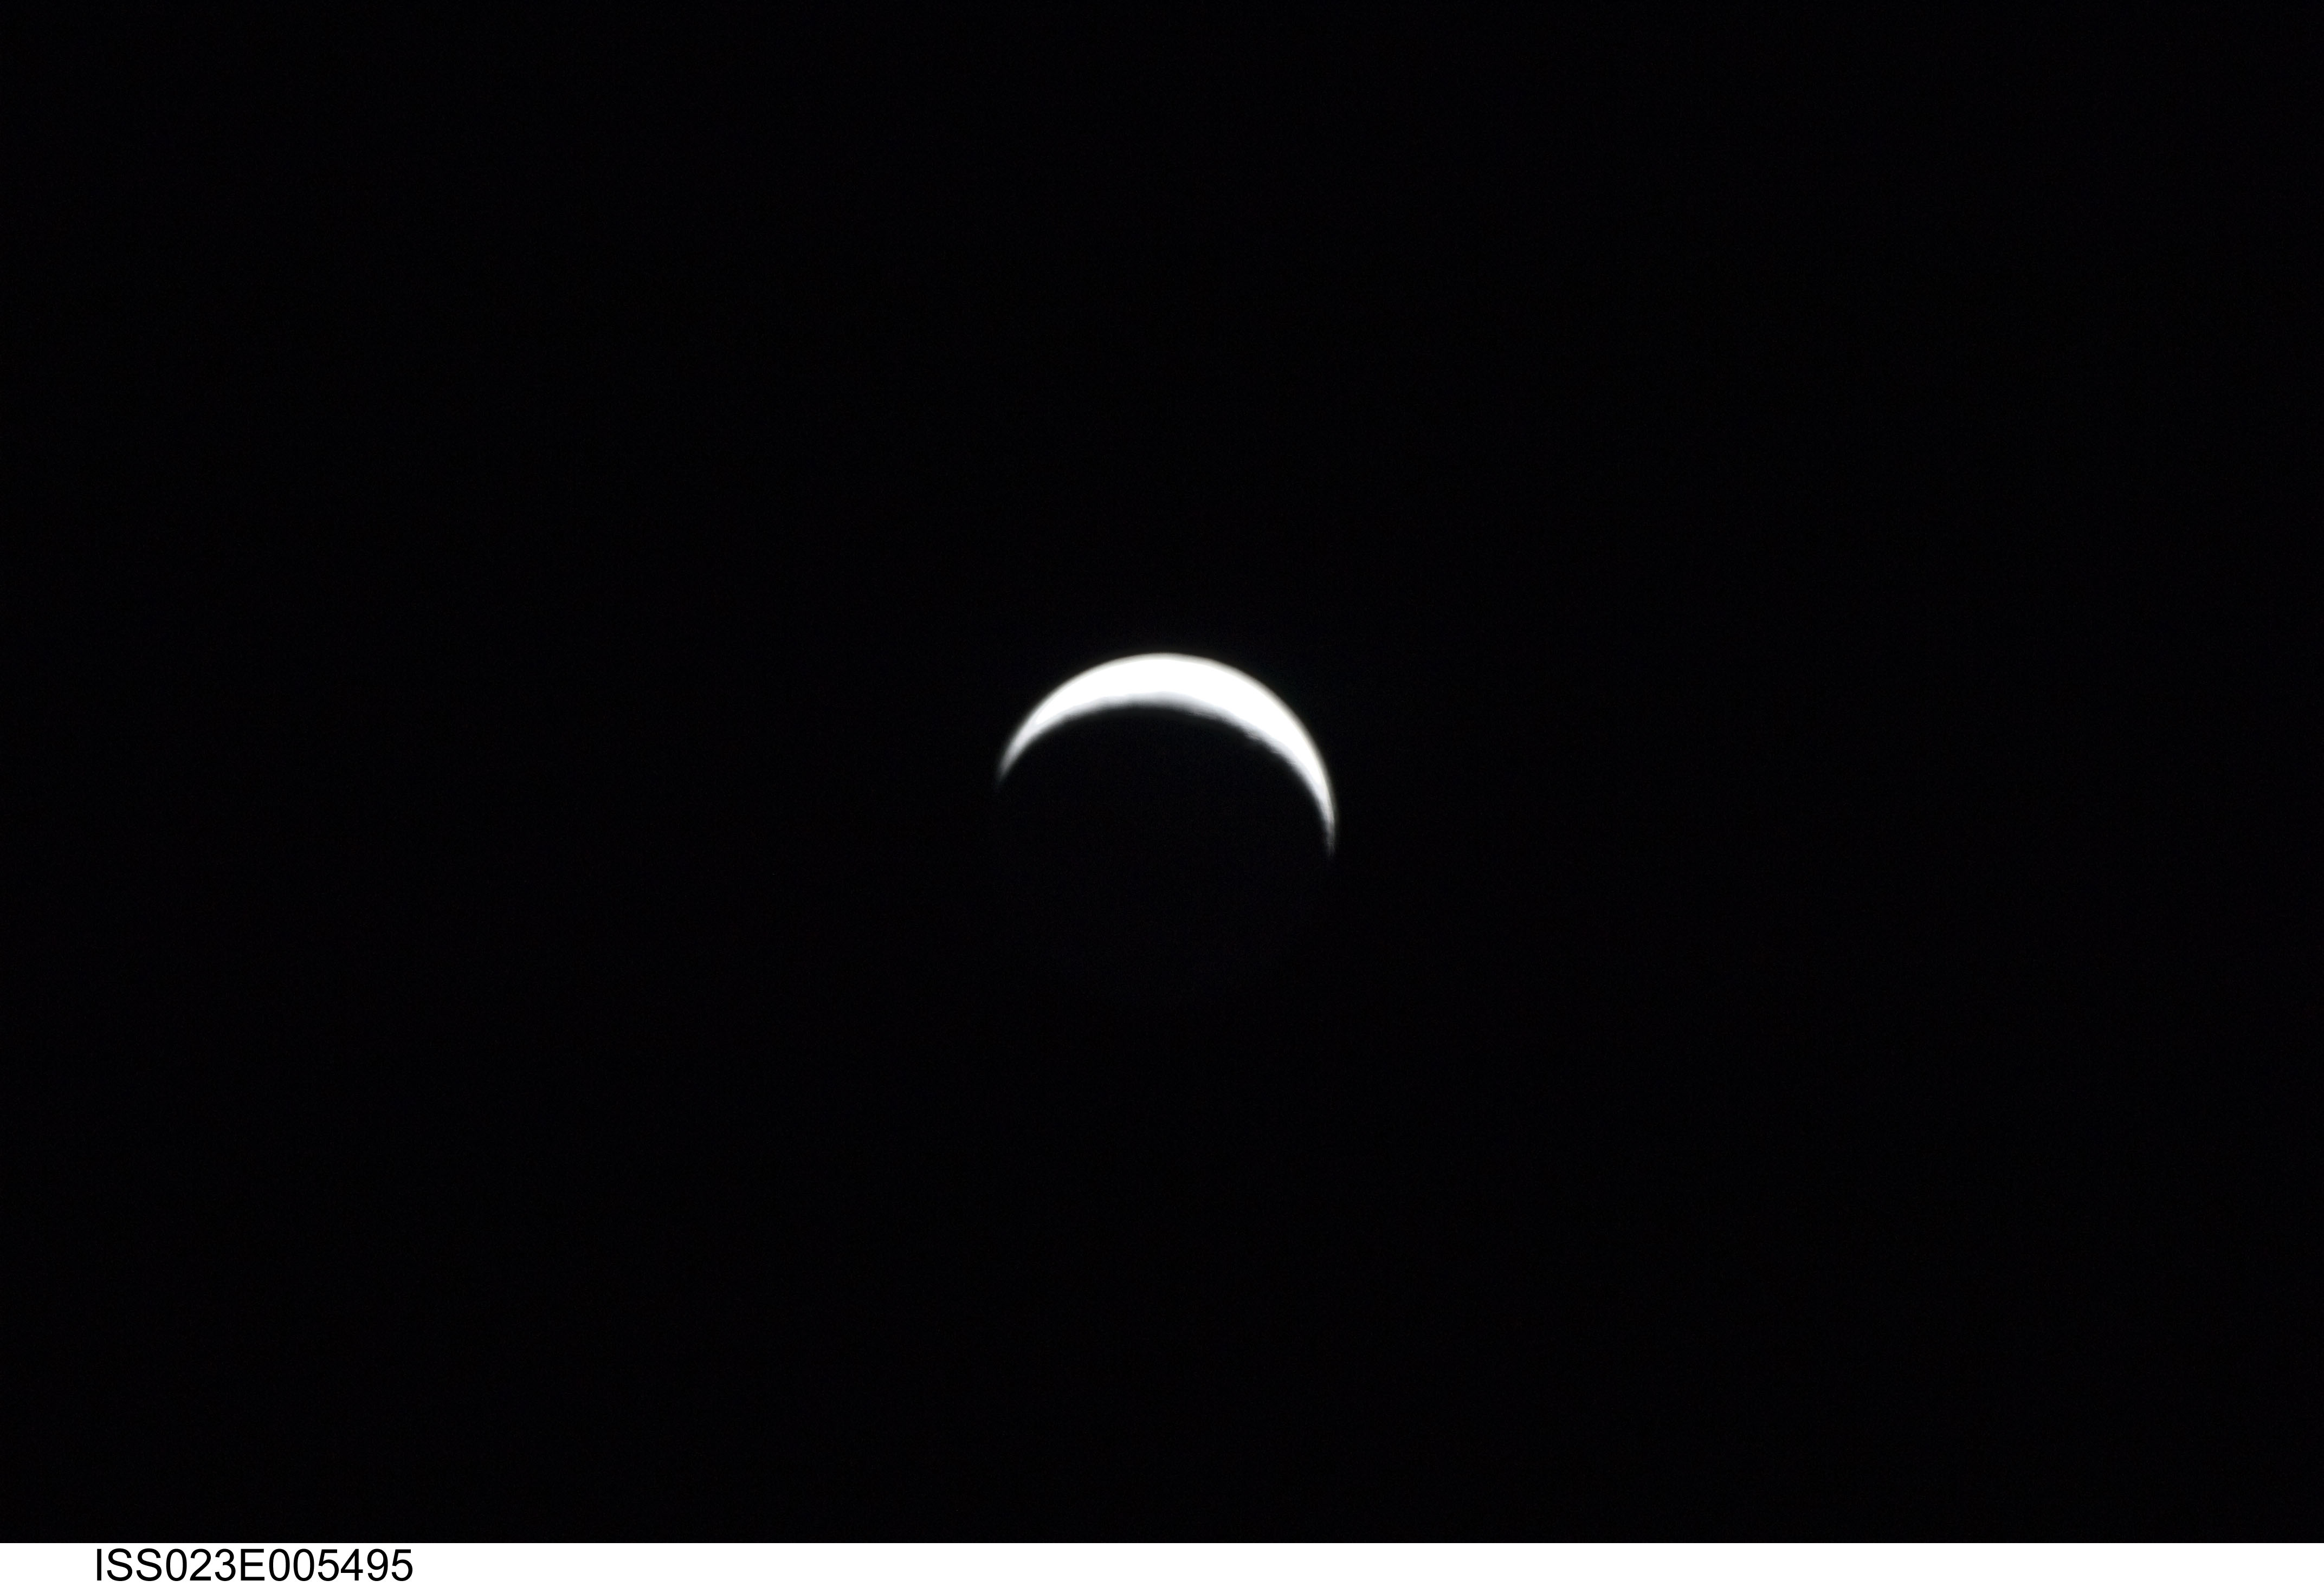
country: ASIA
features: PAN-CRESCENT MOON WAXING, SOFT
